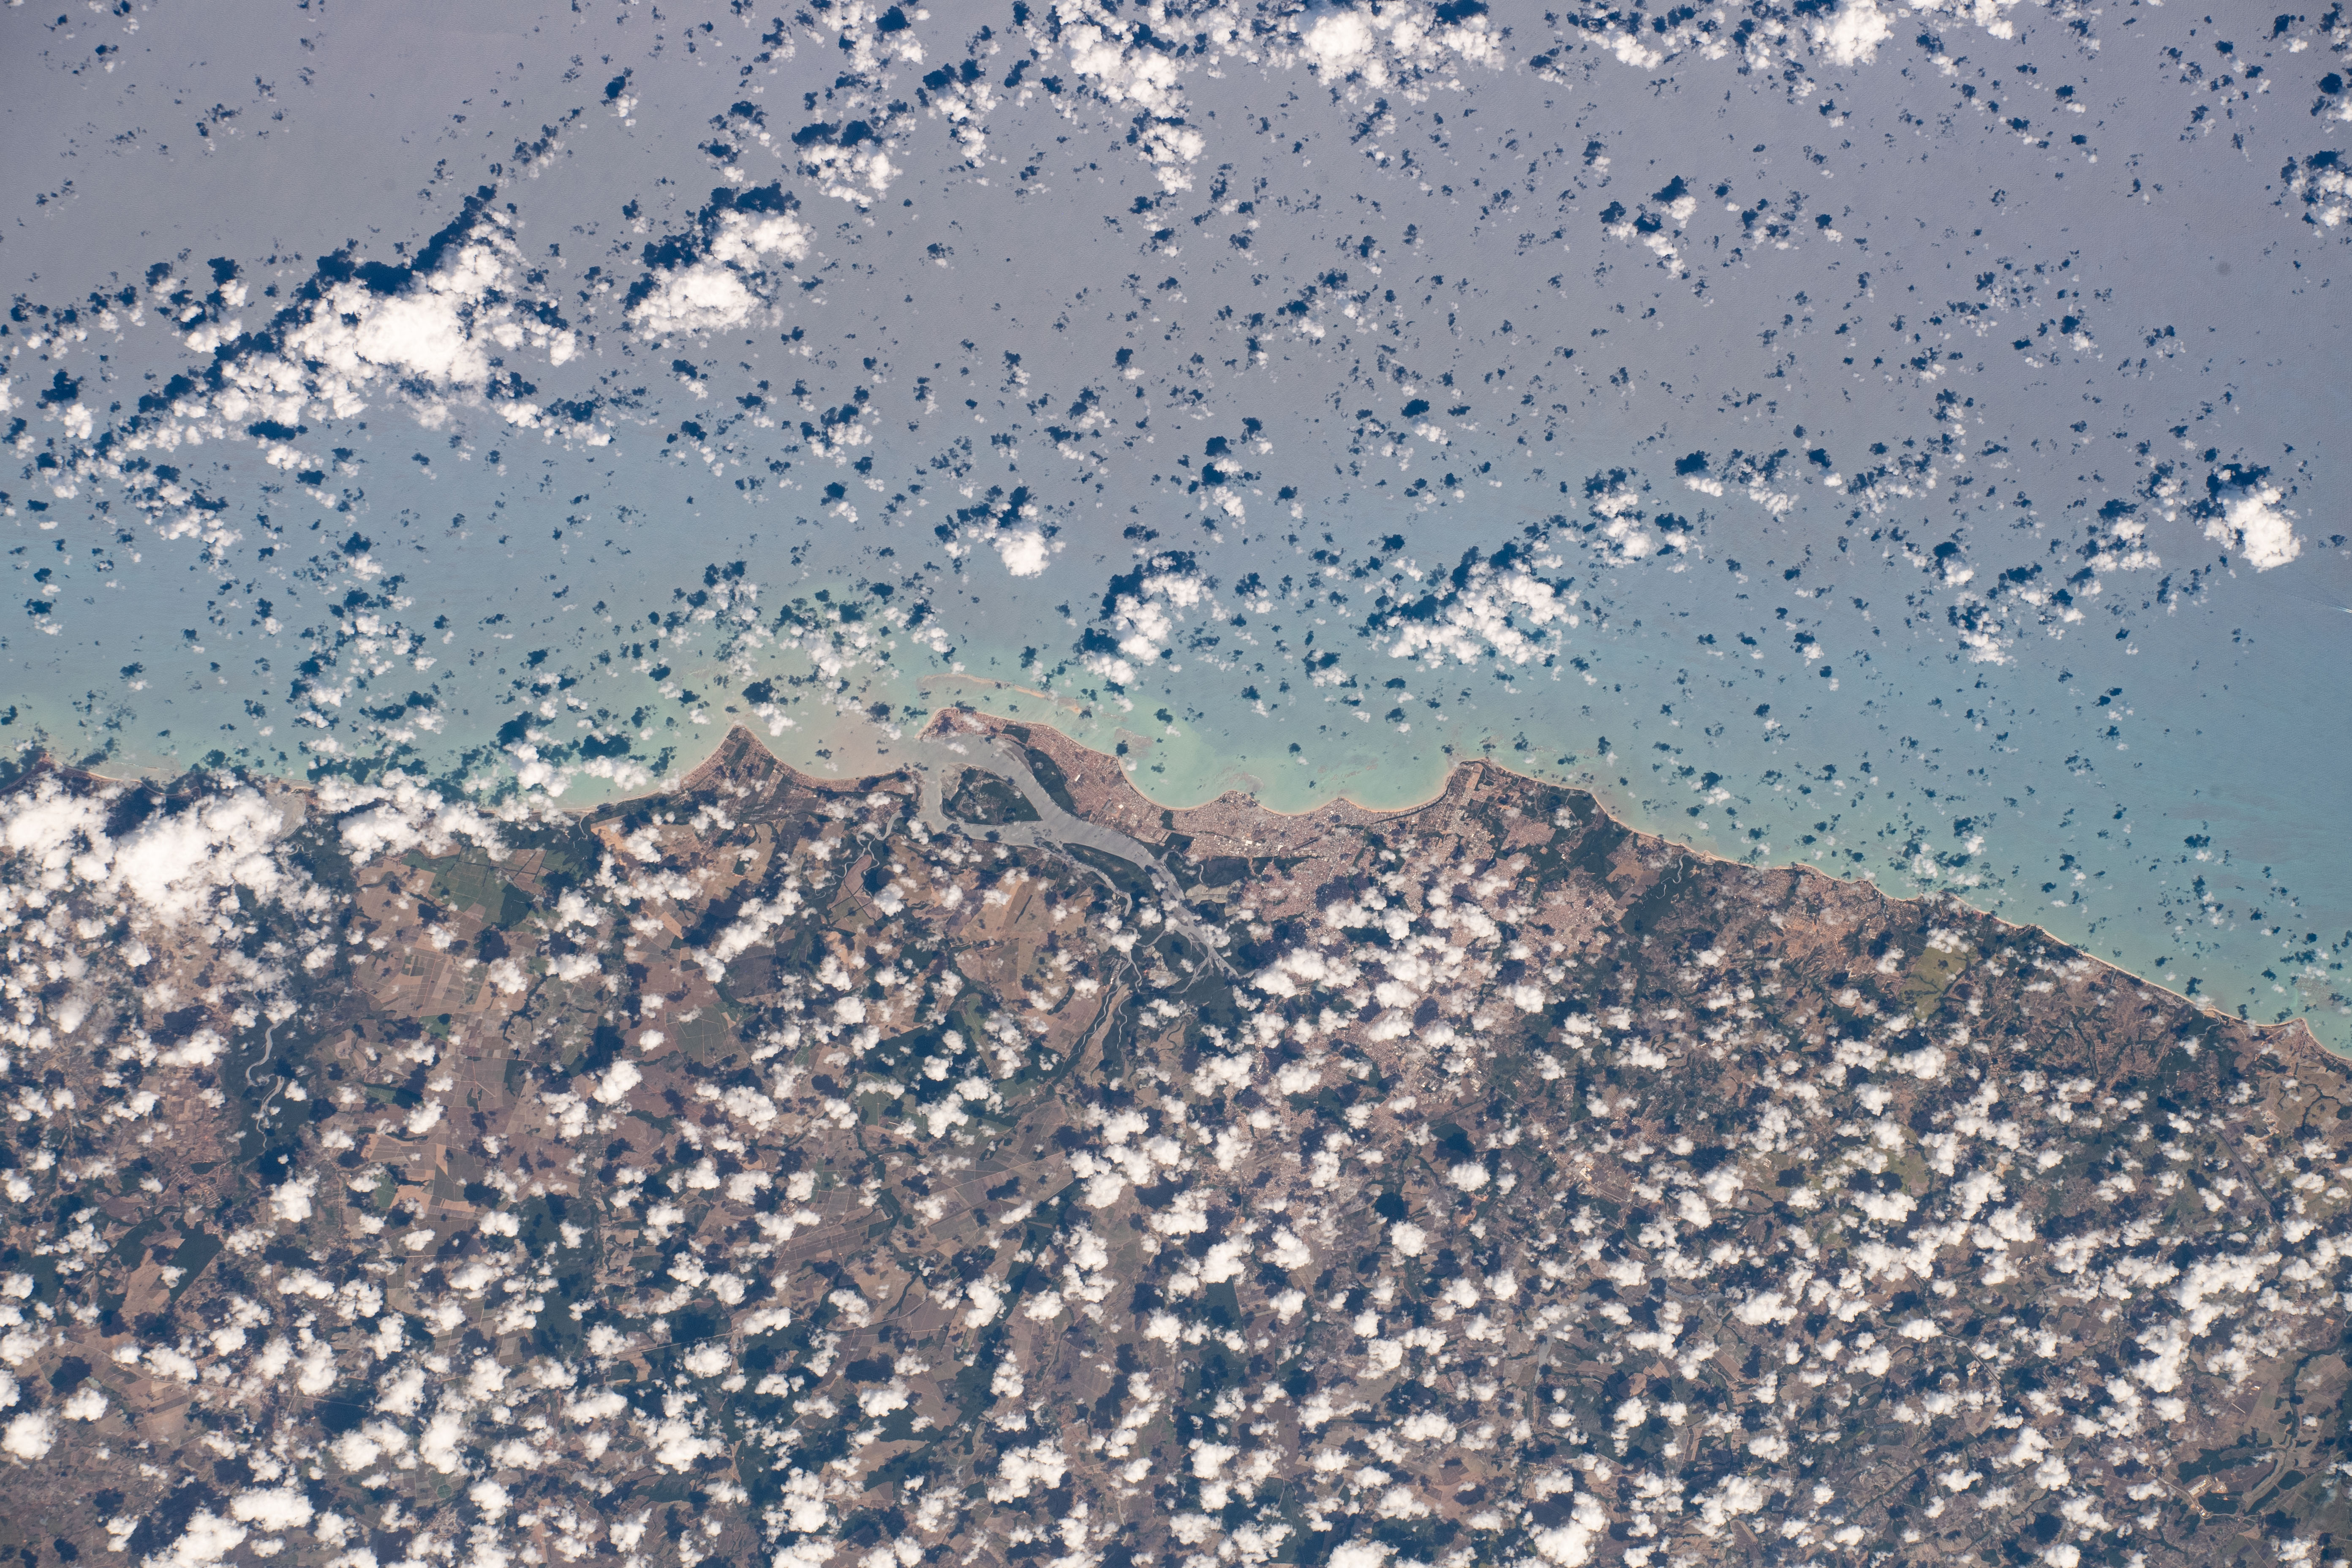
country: BRAZIL
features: RIO MAMANGUAPE, JOAO PESSOA
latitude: -7.1
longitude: -34.8
